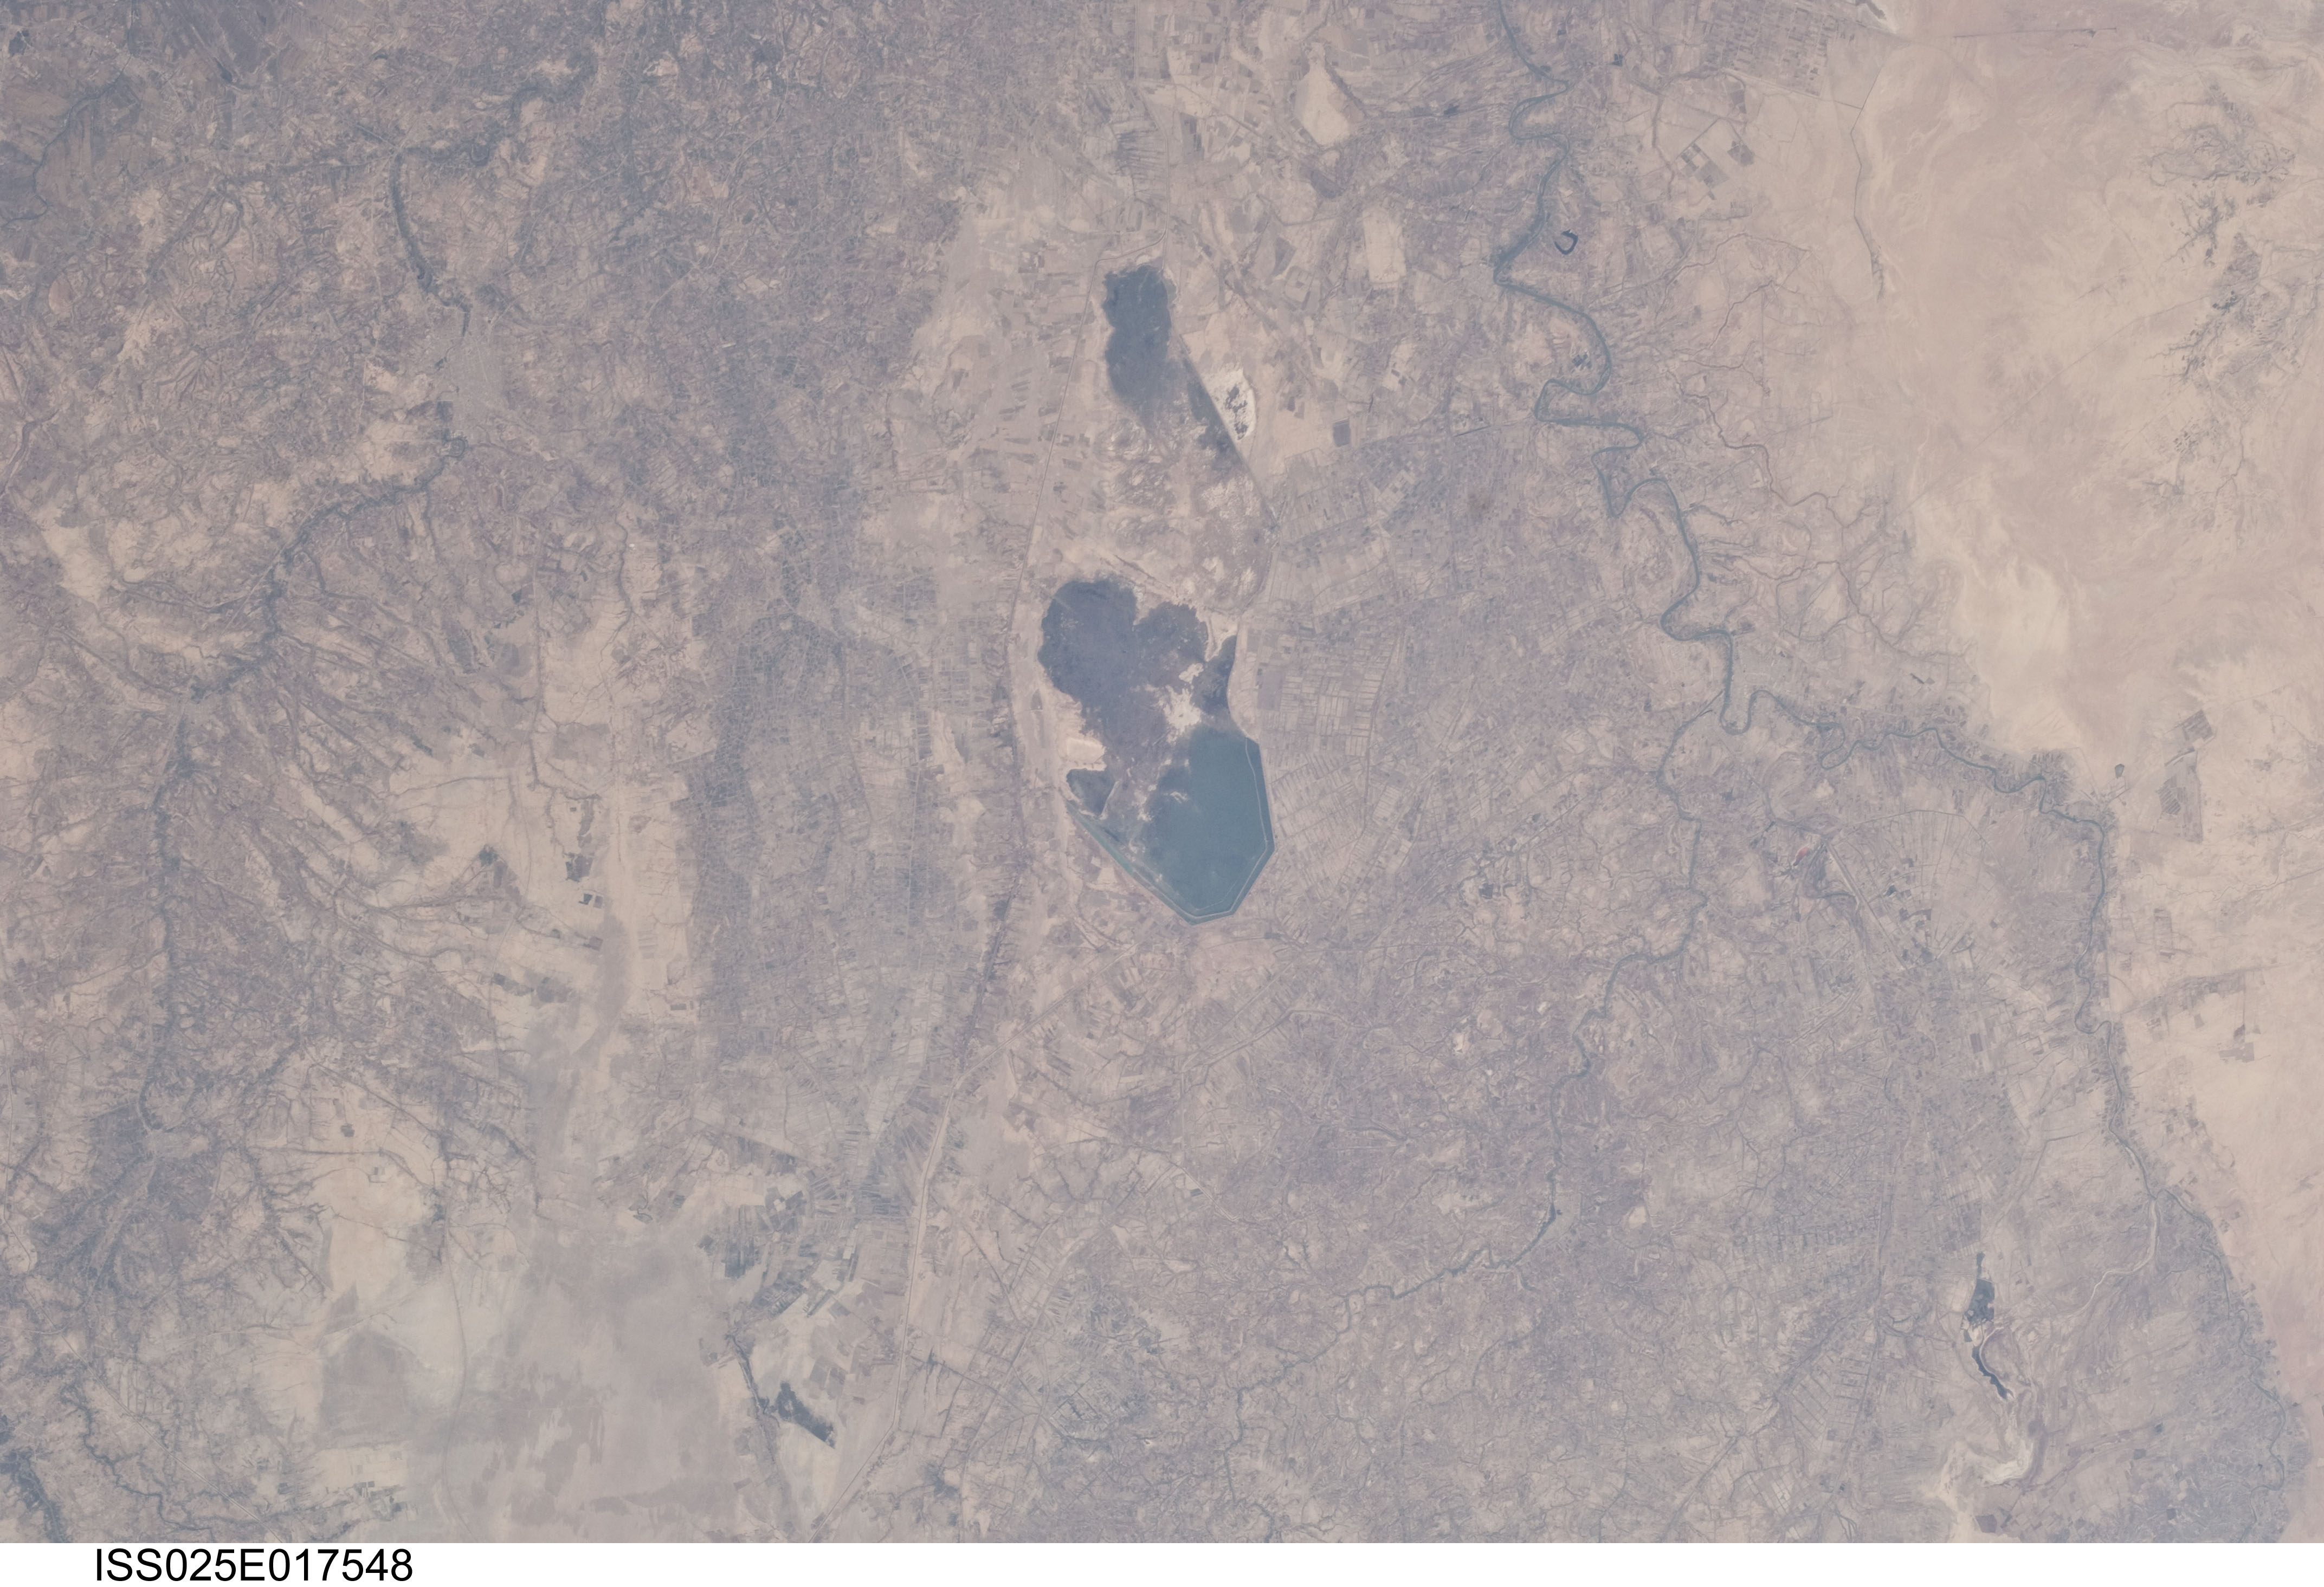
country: IRAQ
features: L. AD DALMAJ, TIGRIS R., AGR., AL KUT, DES., AD DIWANIYAH
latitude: 32.0
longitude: 45.5
